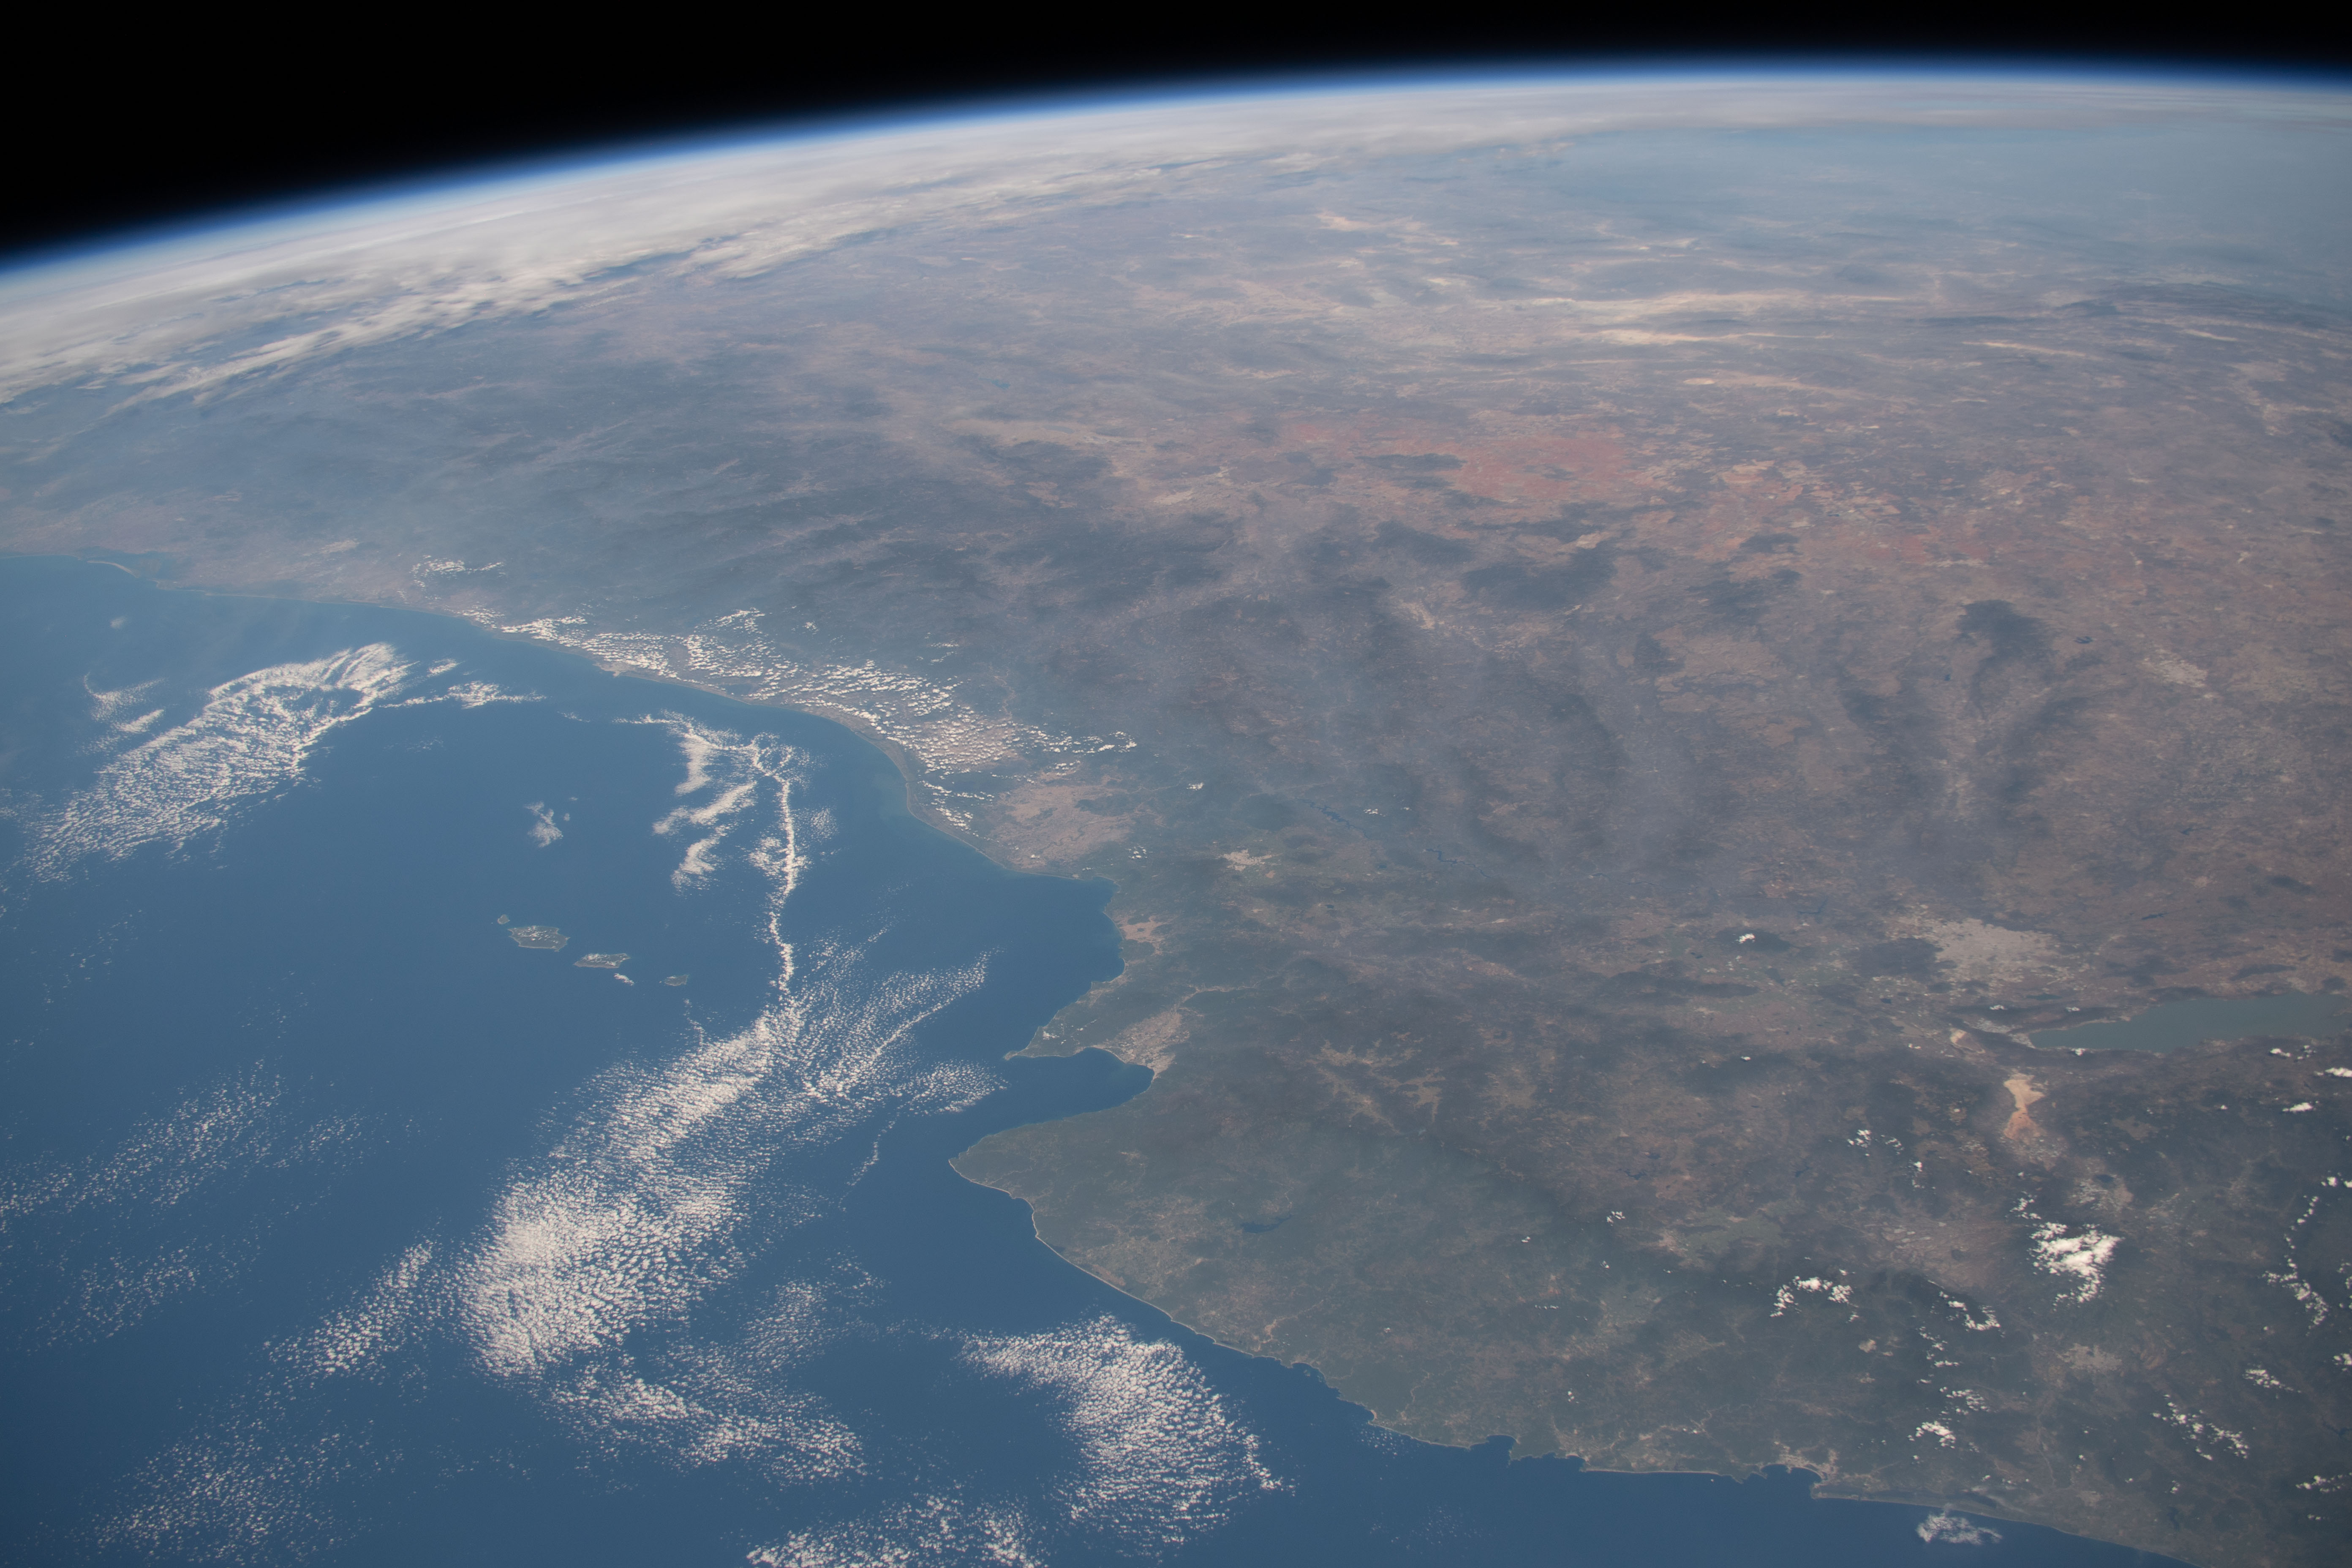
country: MEXICO
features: BANDERAS BAY, COAST, COLIMA VOLCANO
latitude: 22.0
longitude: -105.0
